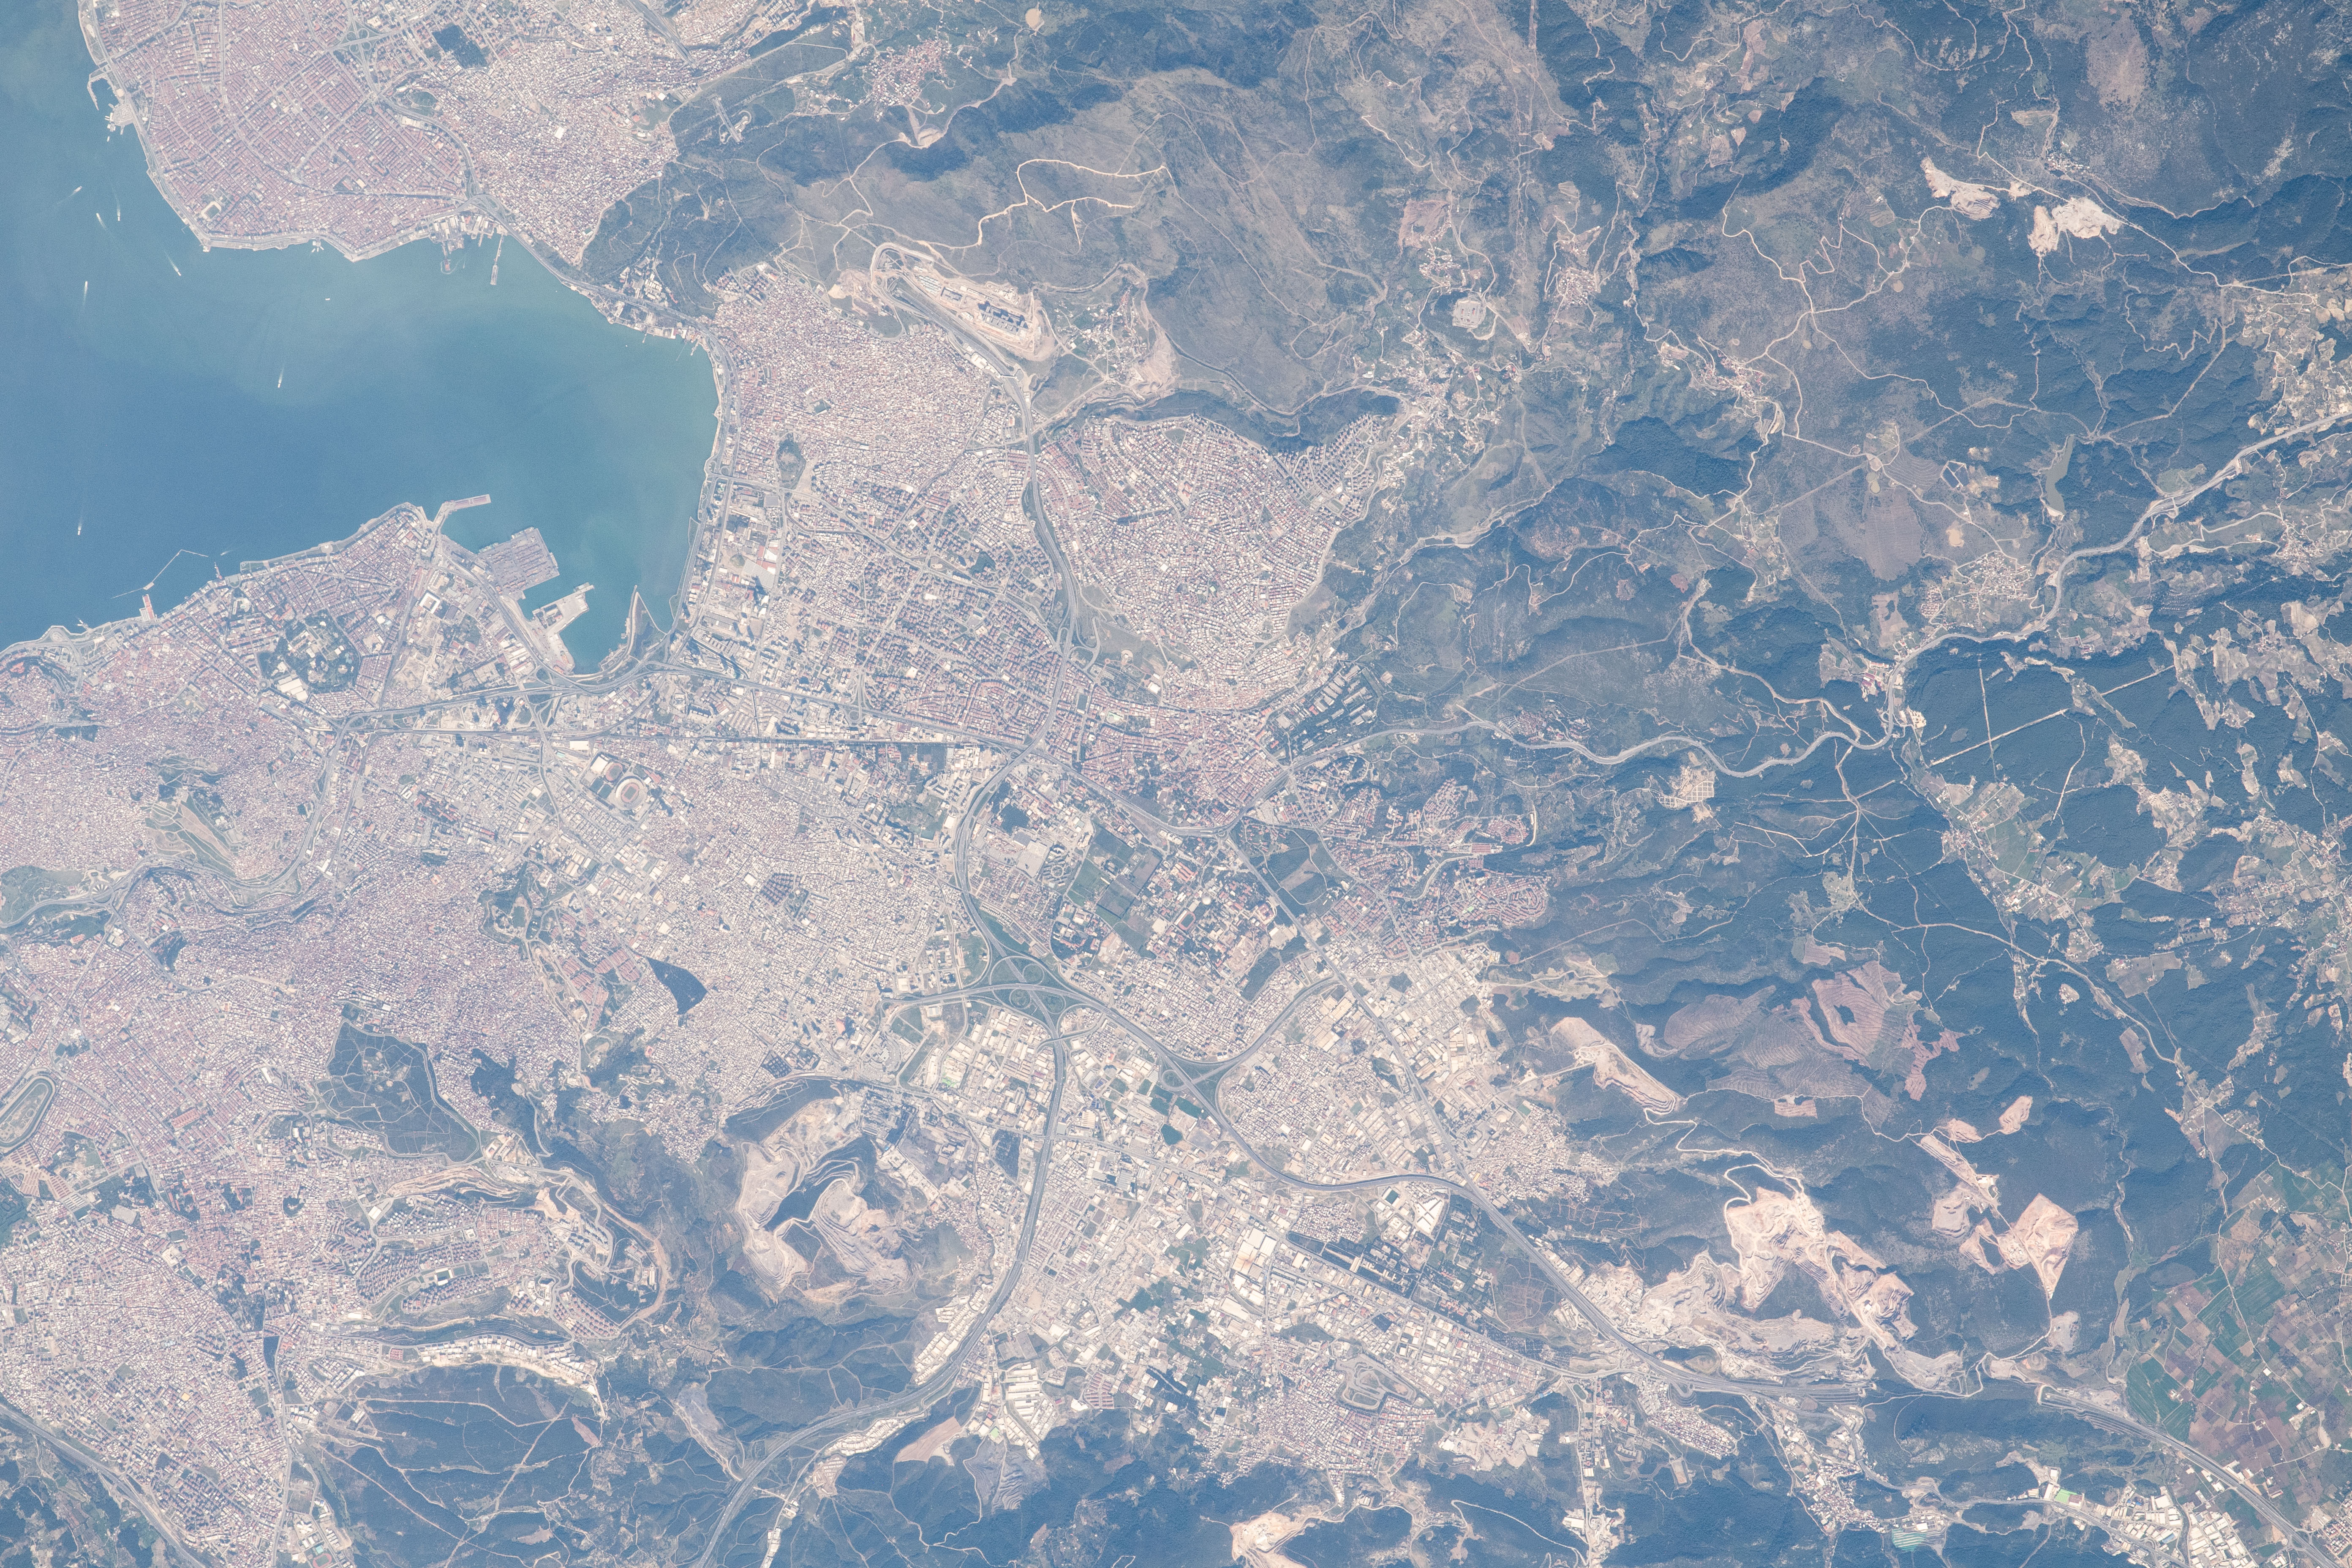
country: TURKEY
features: BUCA SEVEN LAKES PARK, KULTURPARK IZMIR
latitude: 38.4
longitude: 27.2
